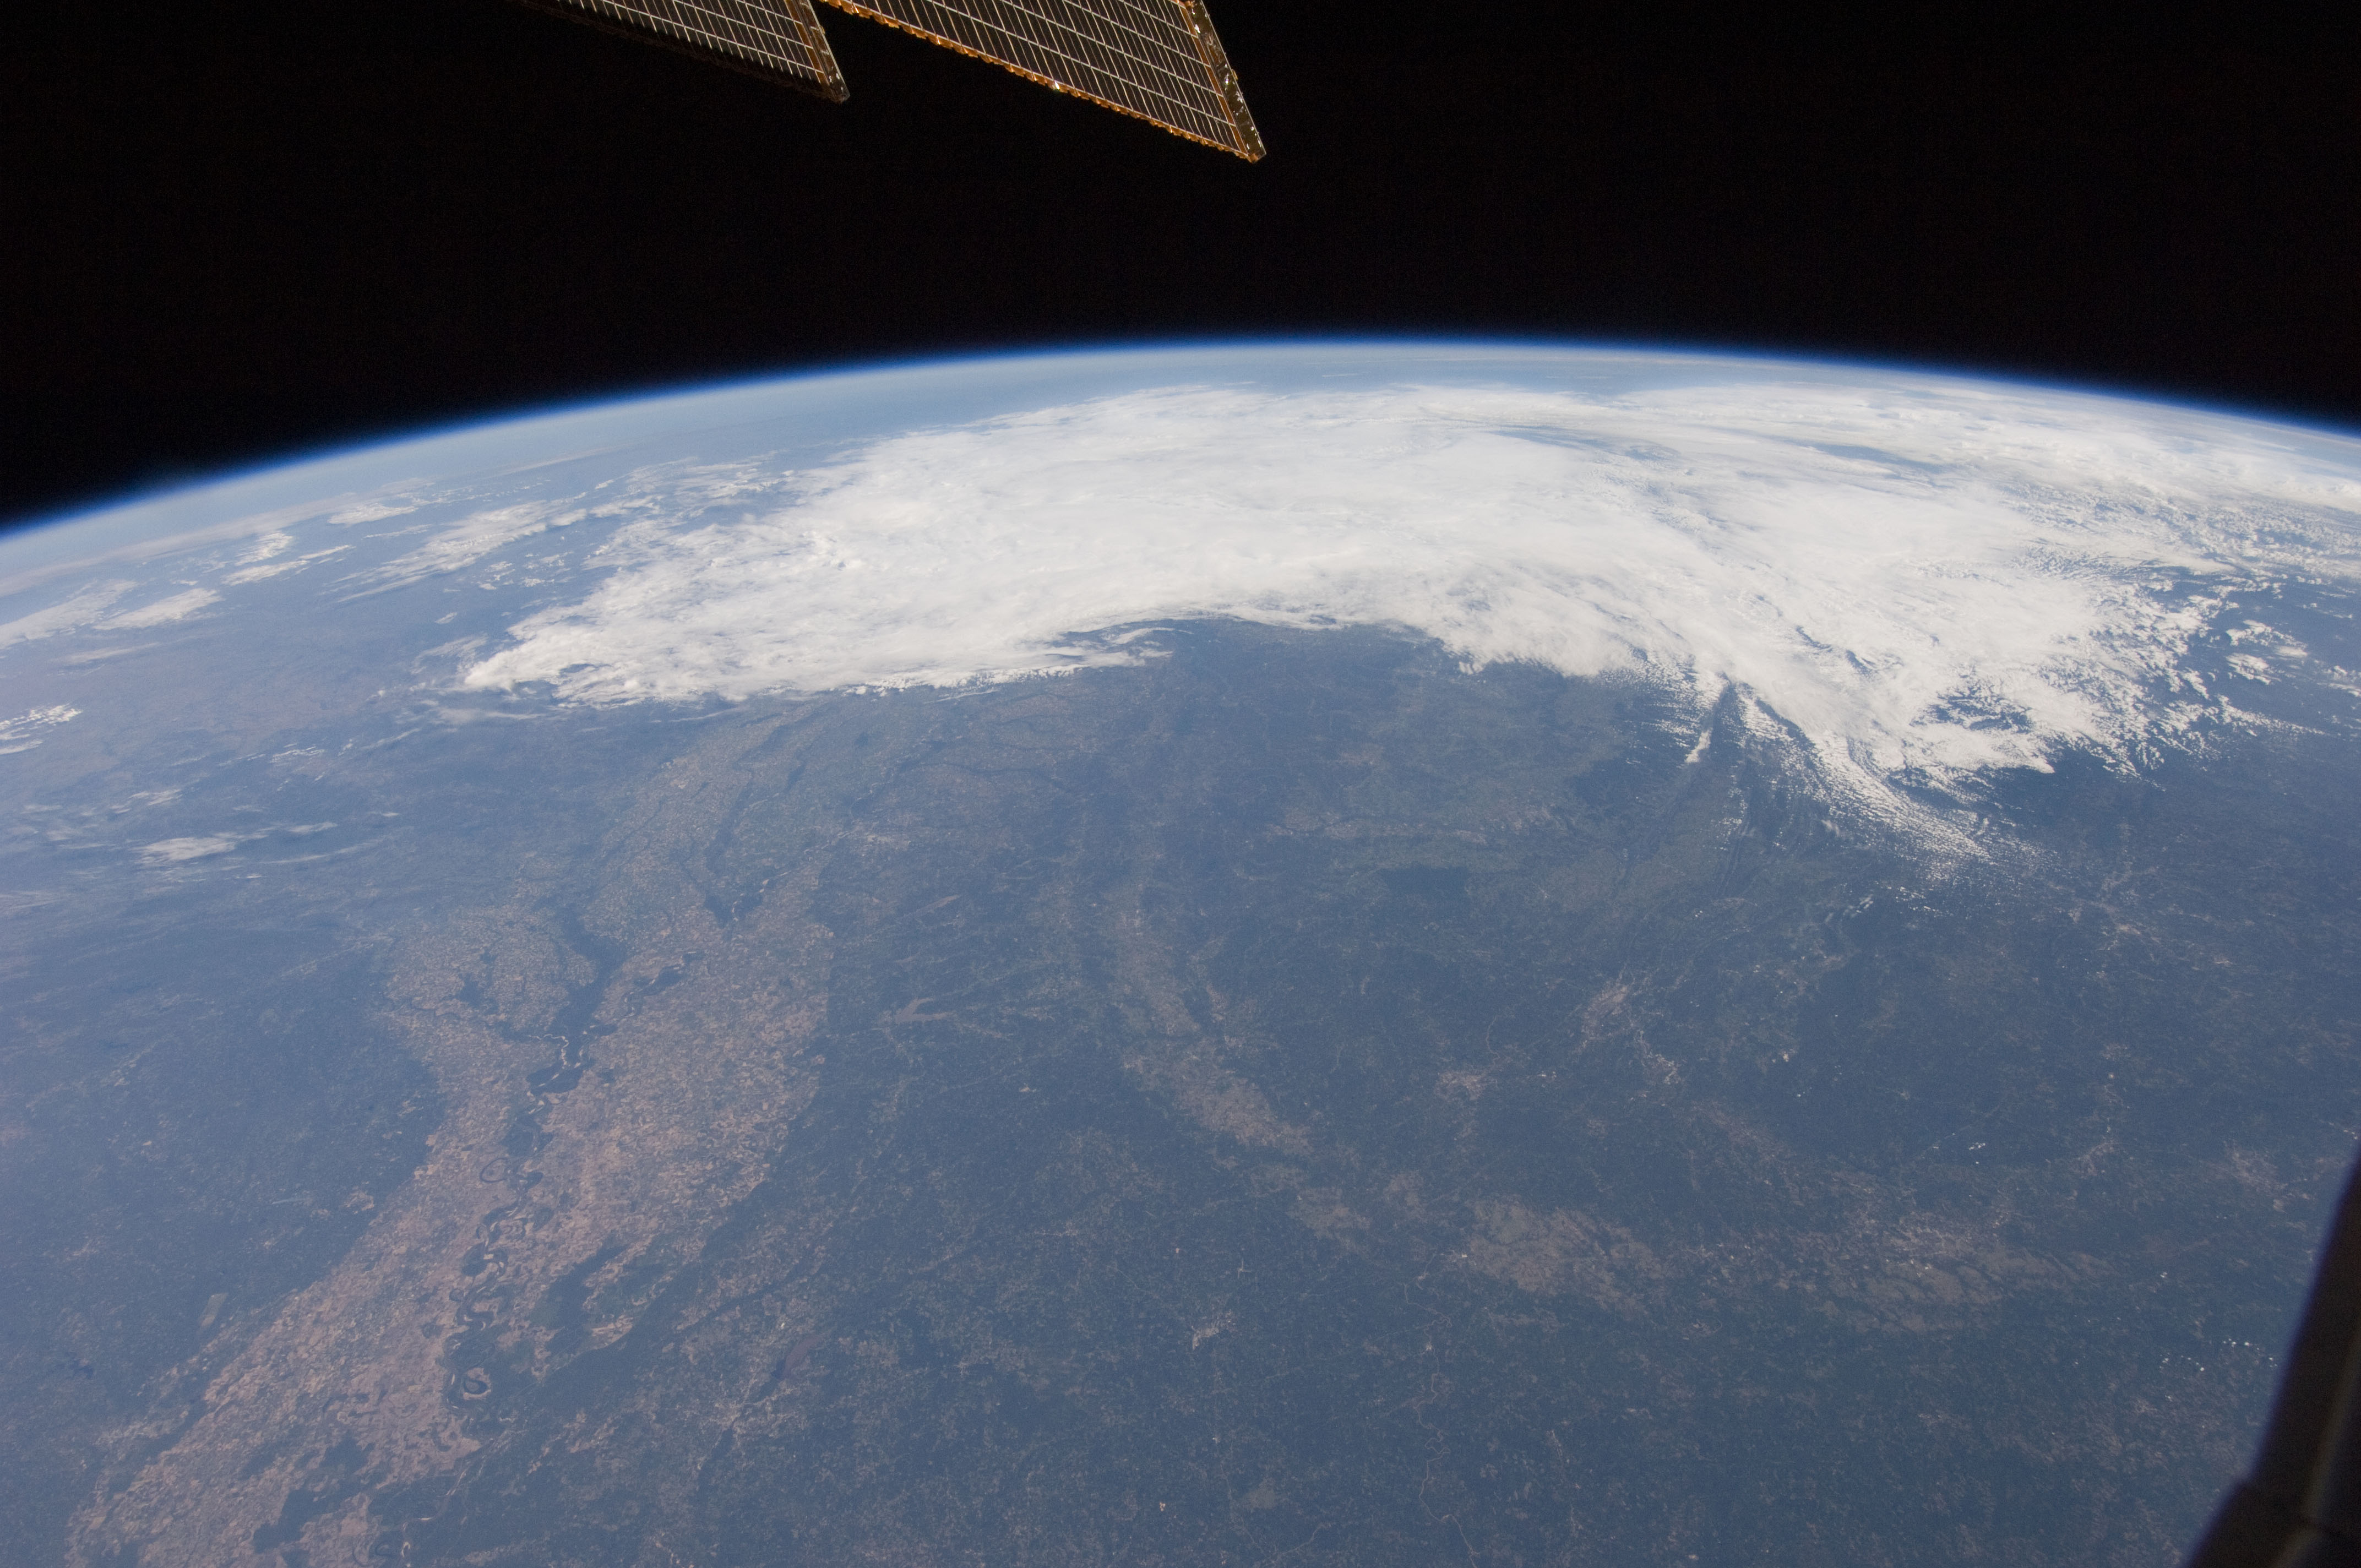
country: USA-TENNESSEE
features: PAN-MISSISSIPPI RIVER VALLEY, AGR., FOR., CITIES, ISS
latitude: 35.5
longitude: -88.5
